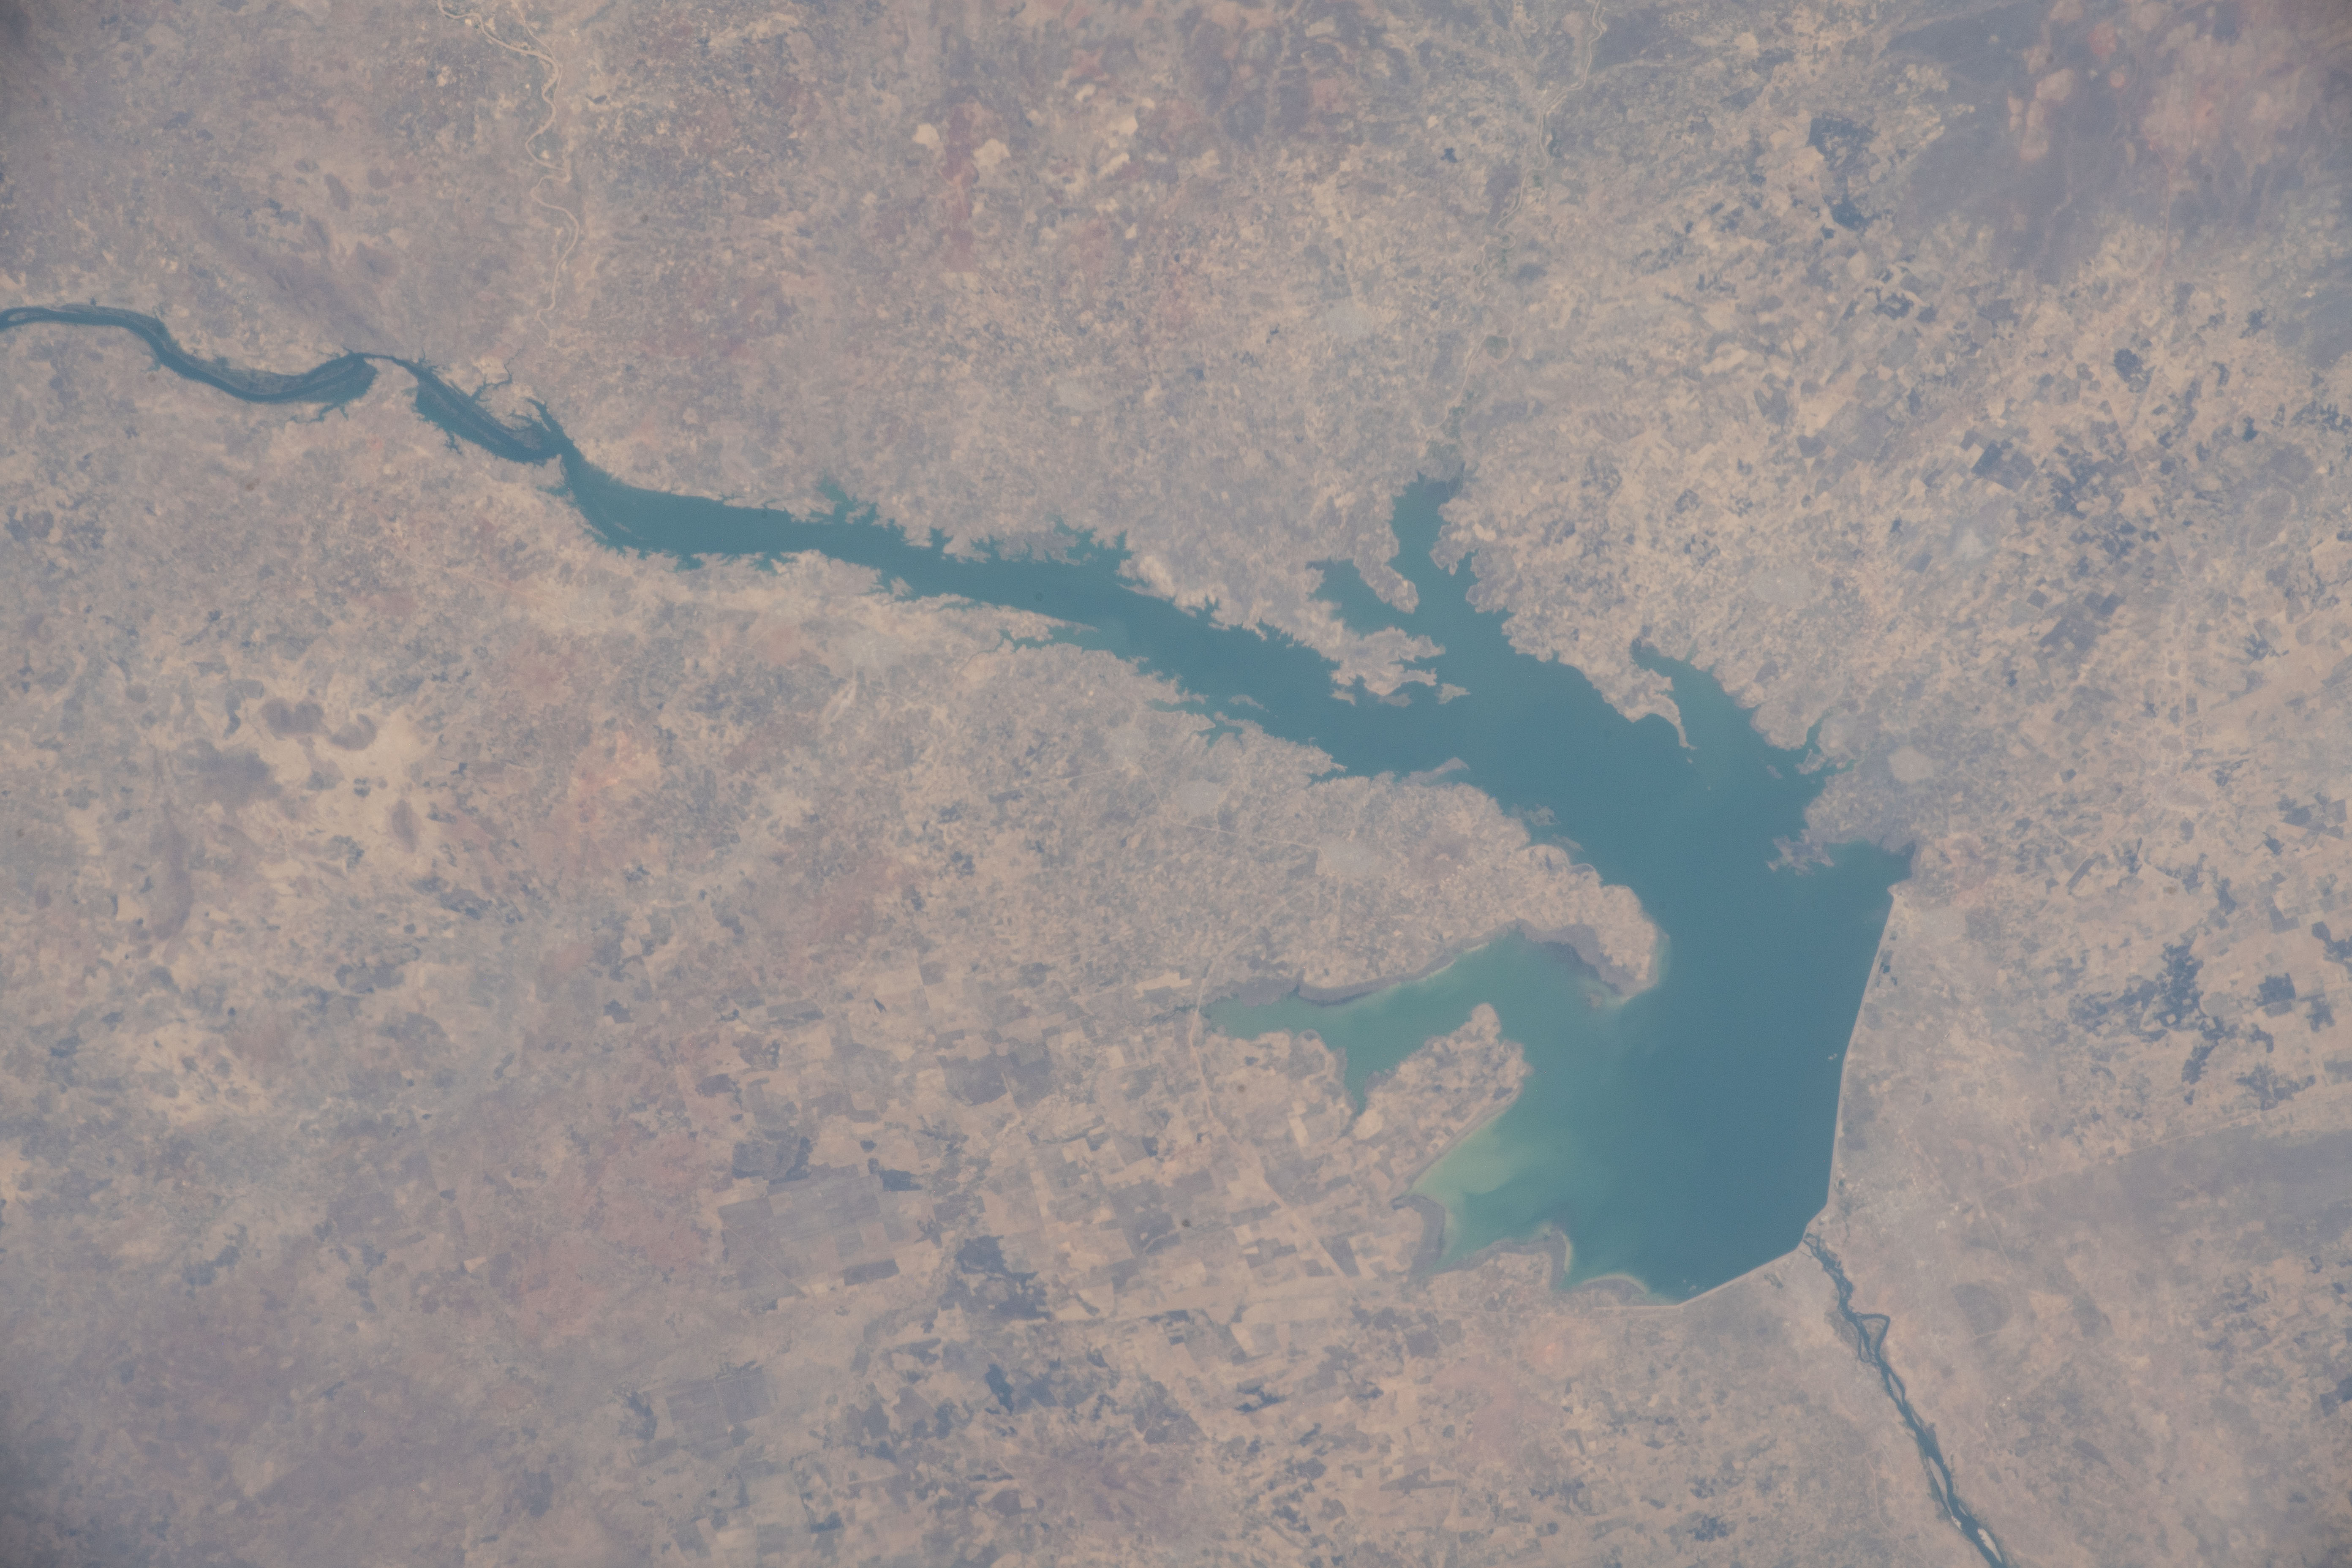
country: SUDAN
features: THURAYYA,AR RUQAYBAH,ASH SHALLAL,ROSEIRES RESERVOIR,ARUGO,AD DAMAZIN,SUDAN,ABU DAWAIA,BLUE NILE RIVER,MAGANZA
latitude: 11.6
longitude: 34.5
